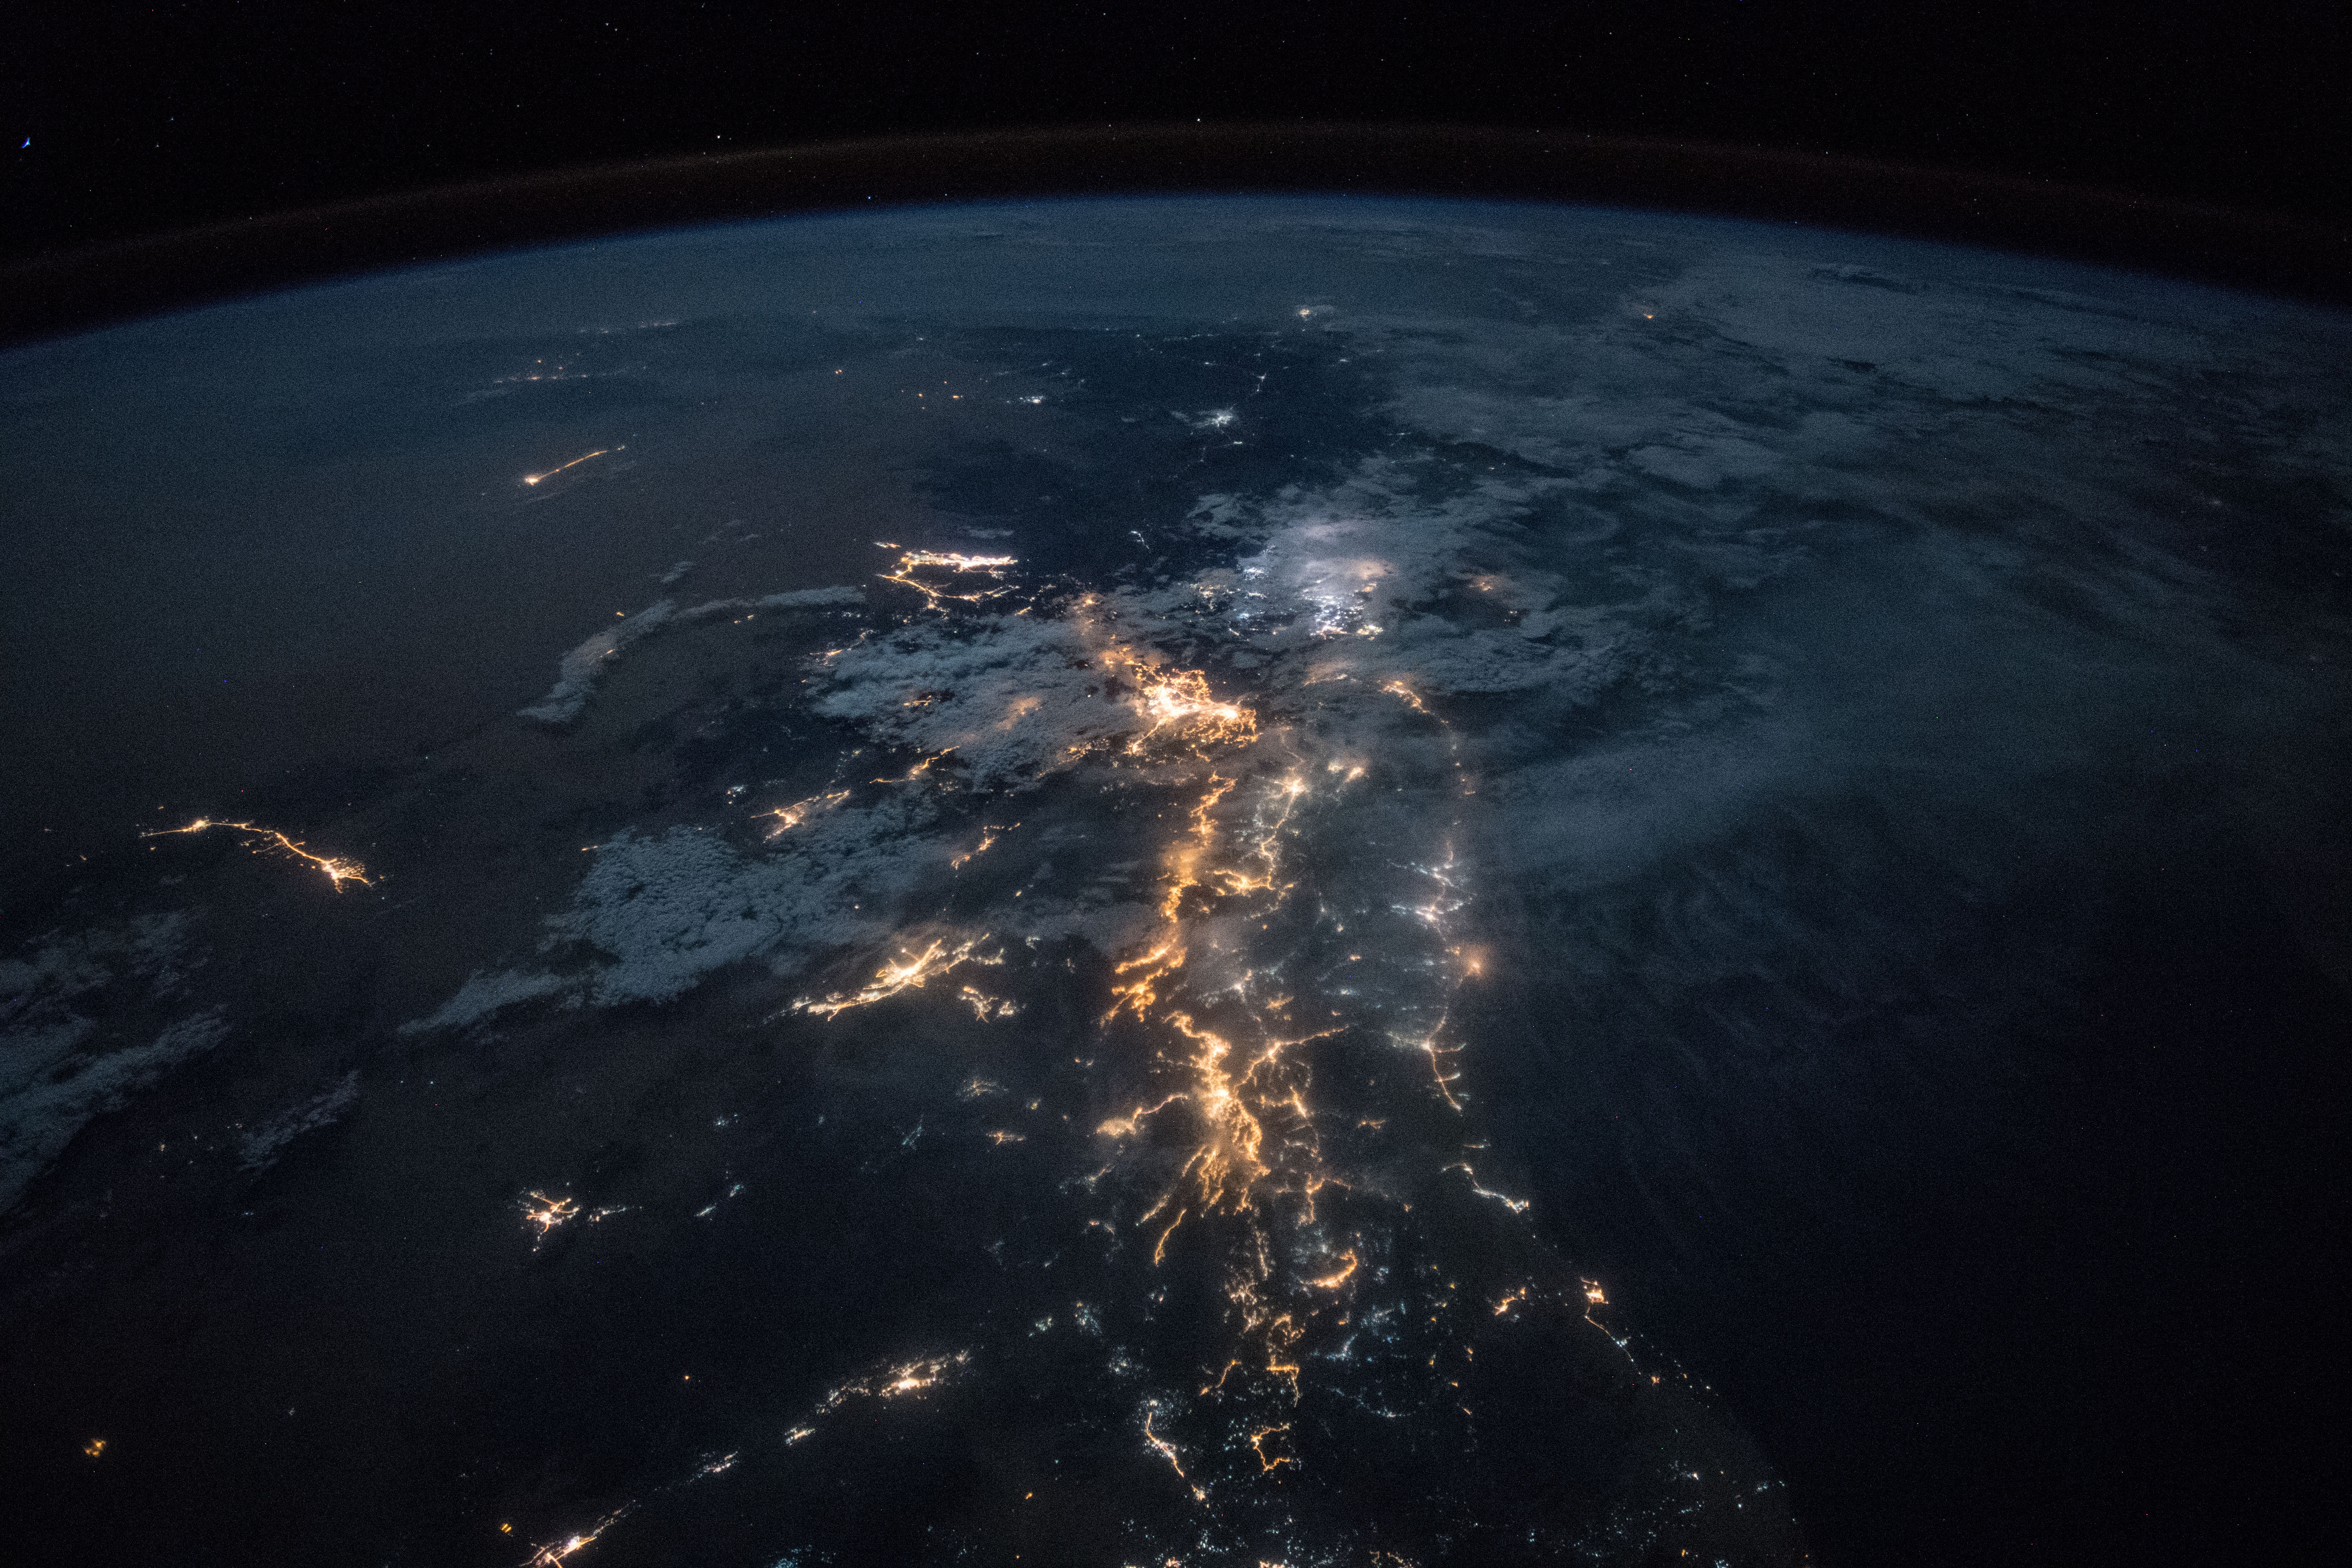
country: SAUDI ARABIA
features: BISHAH CITY, ASIR MOUNTAINS, RED SEA, ABHA CITY, JAZAN CITY, MUHAYIL CITY, BARIQ CITY, AL NAMAS CITY, GULF OF ADEN, NIGHT, EARTH LIMB
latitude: 19.4
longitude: 42.6
